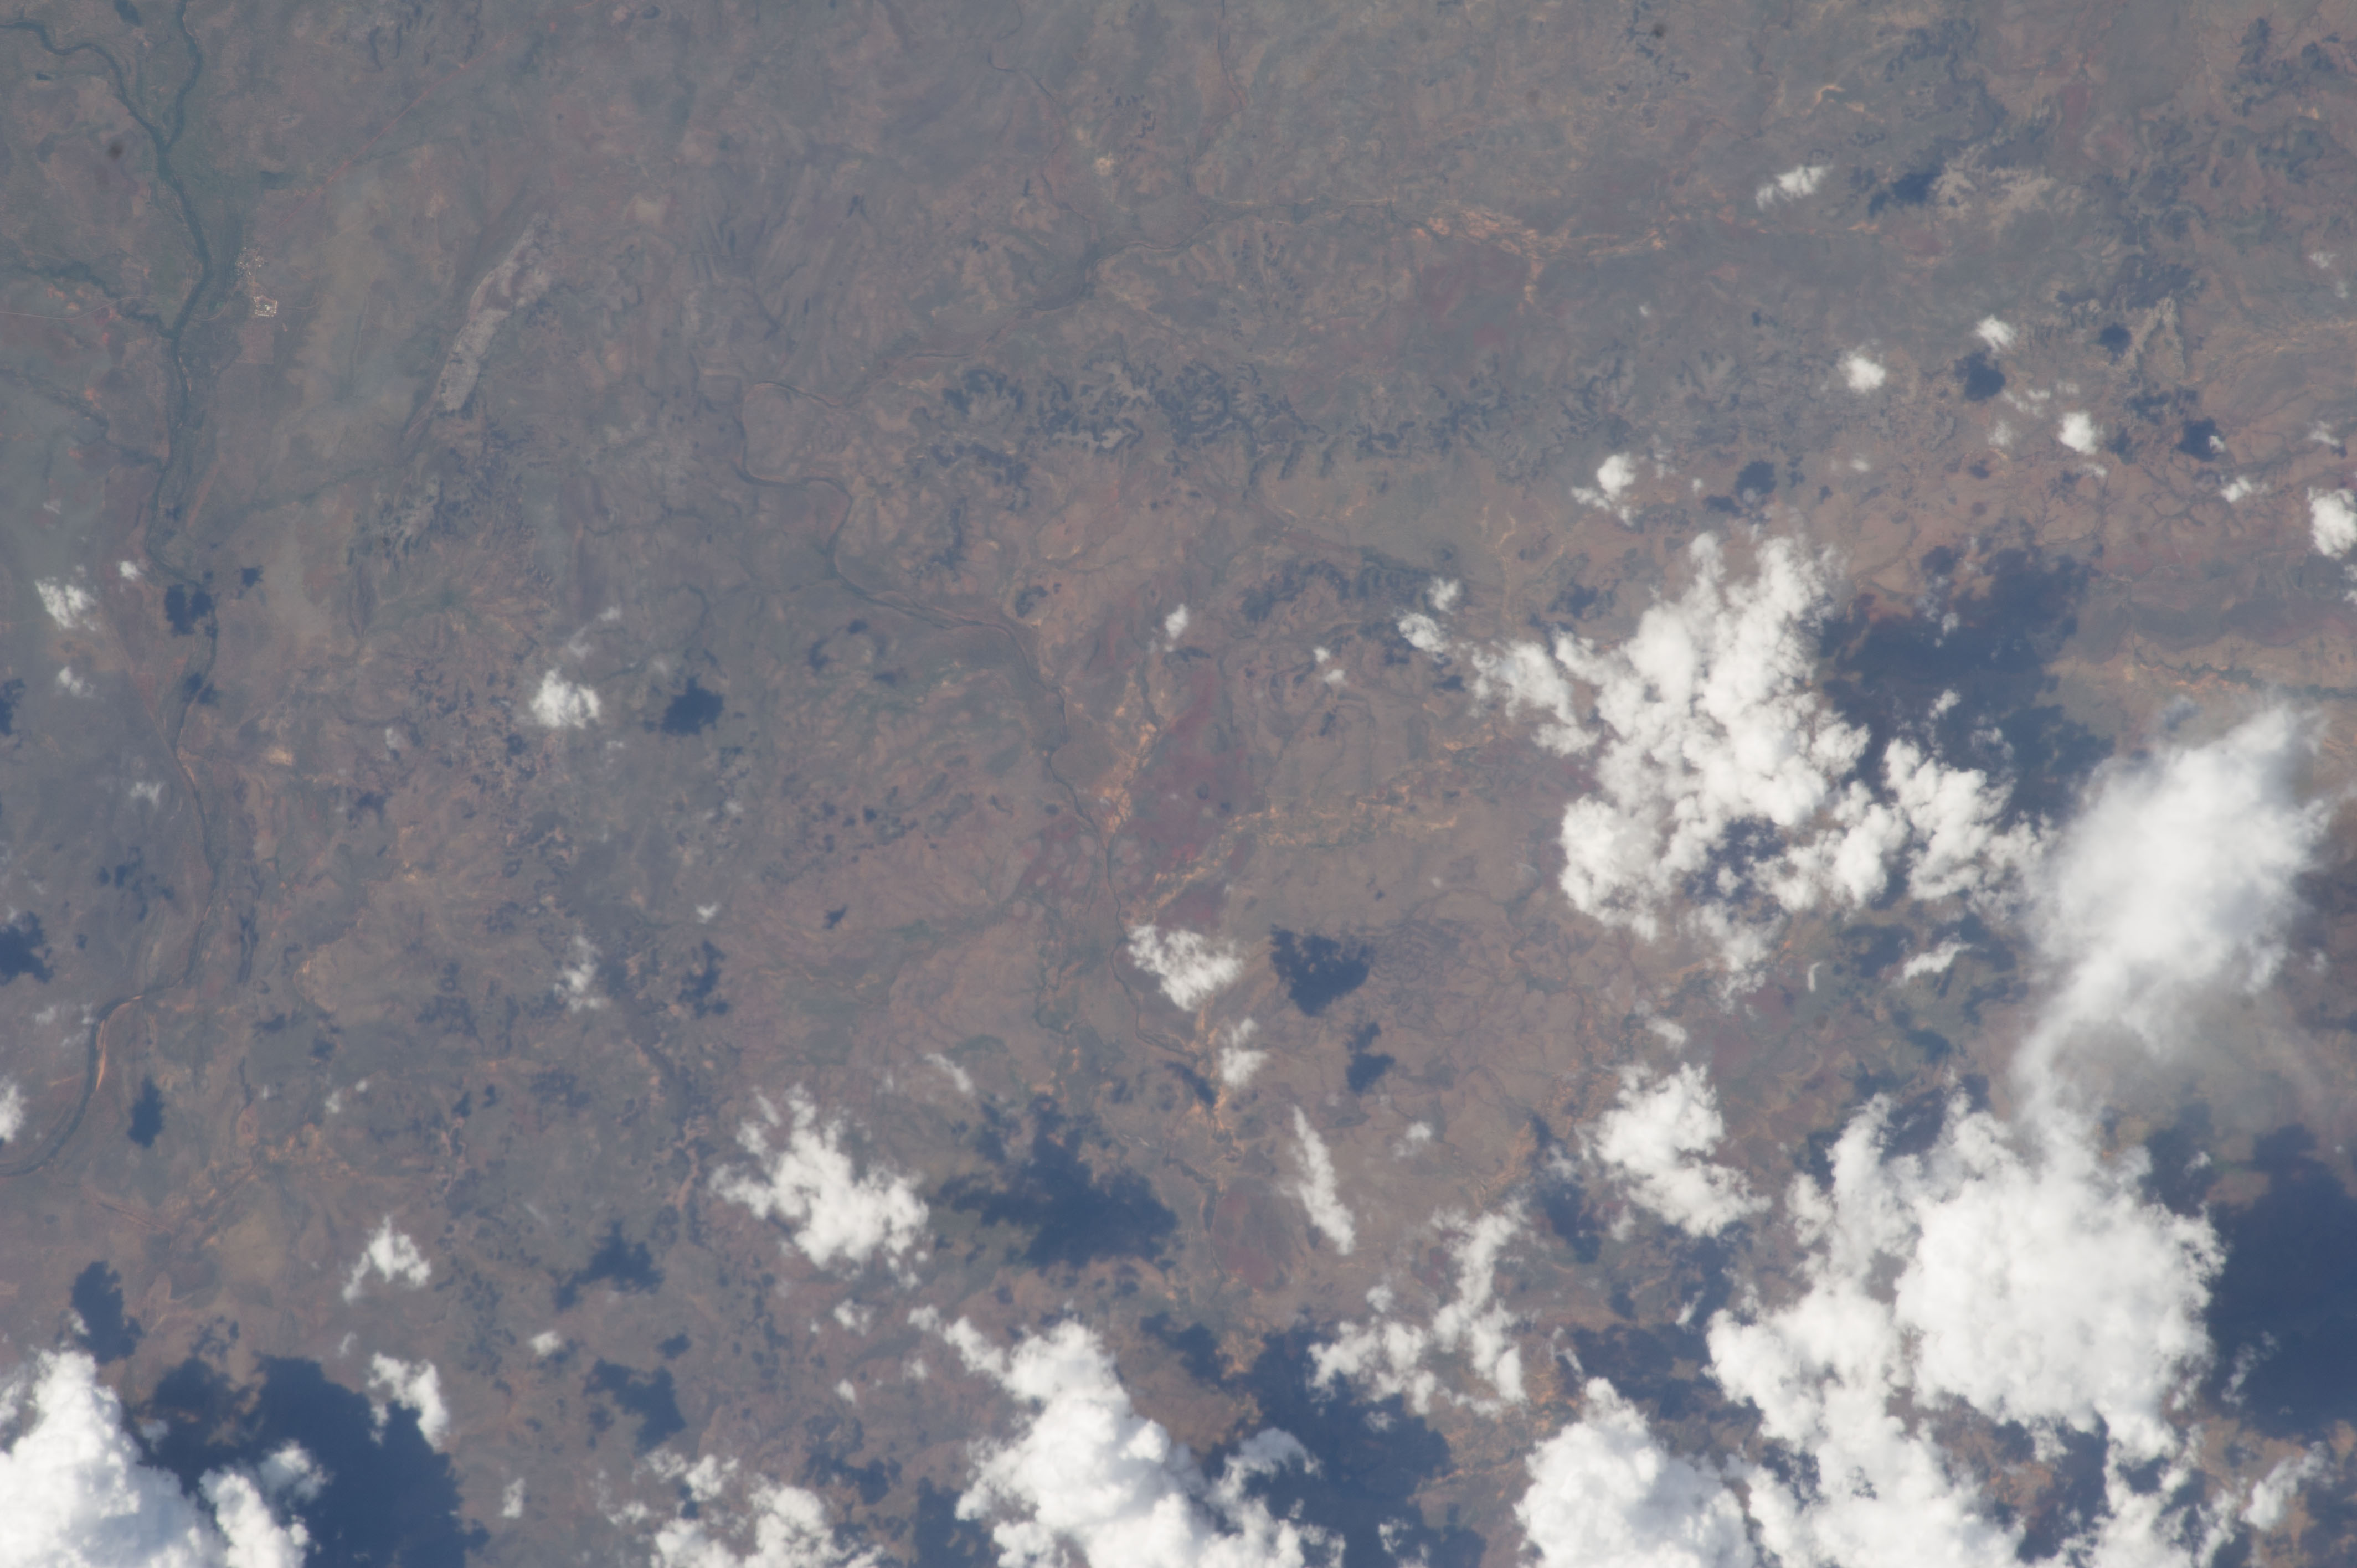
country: AUSTRALIA-NT
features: ROPER RIVER DRAINAGE, DISSECTED PLATEAU, HILLS, ROADS
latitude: -14.6
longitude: 133.3
